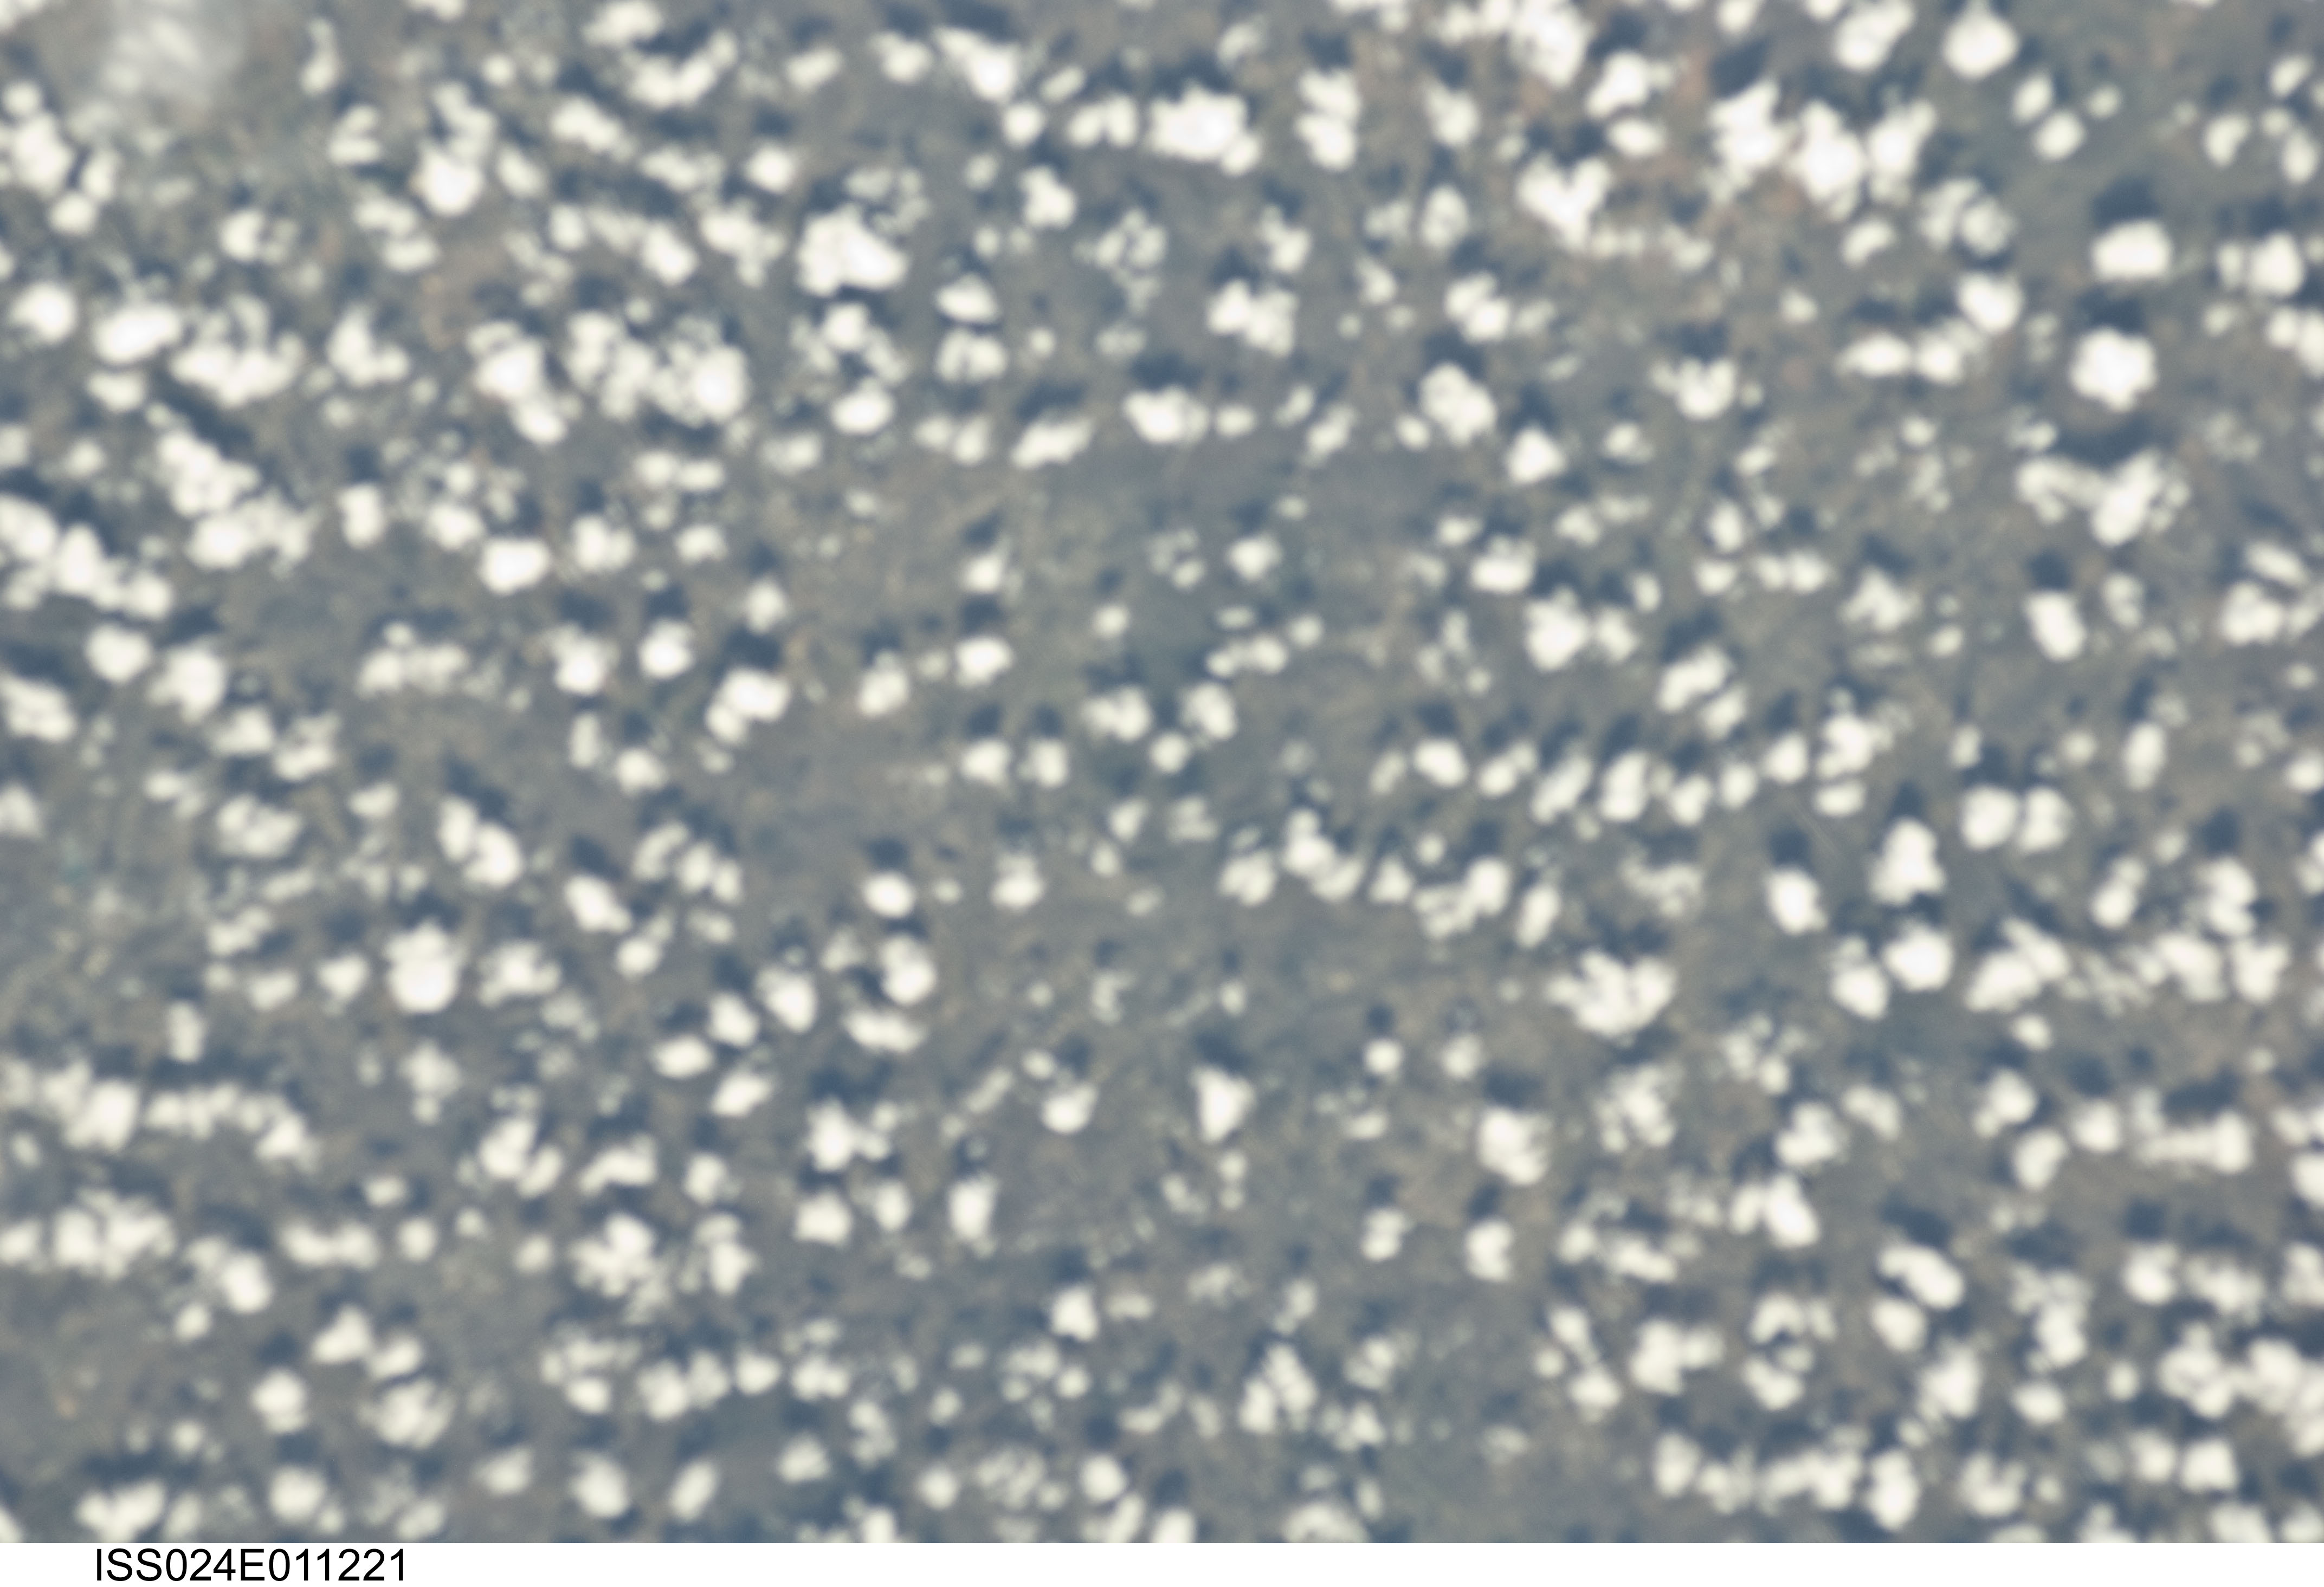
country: USA-TEXAS
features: SOFT, AREA SW. OF BLANCO
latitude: 30.0
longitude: -98.5
